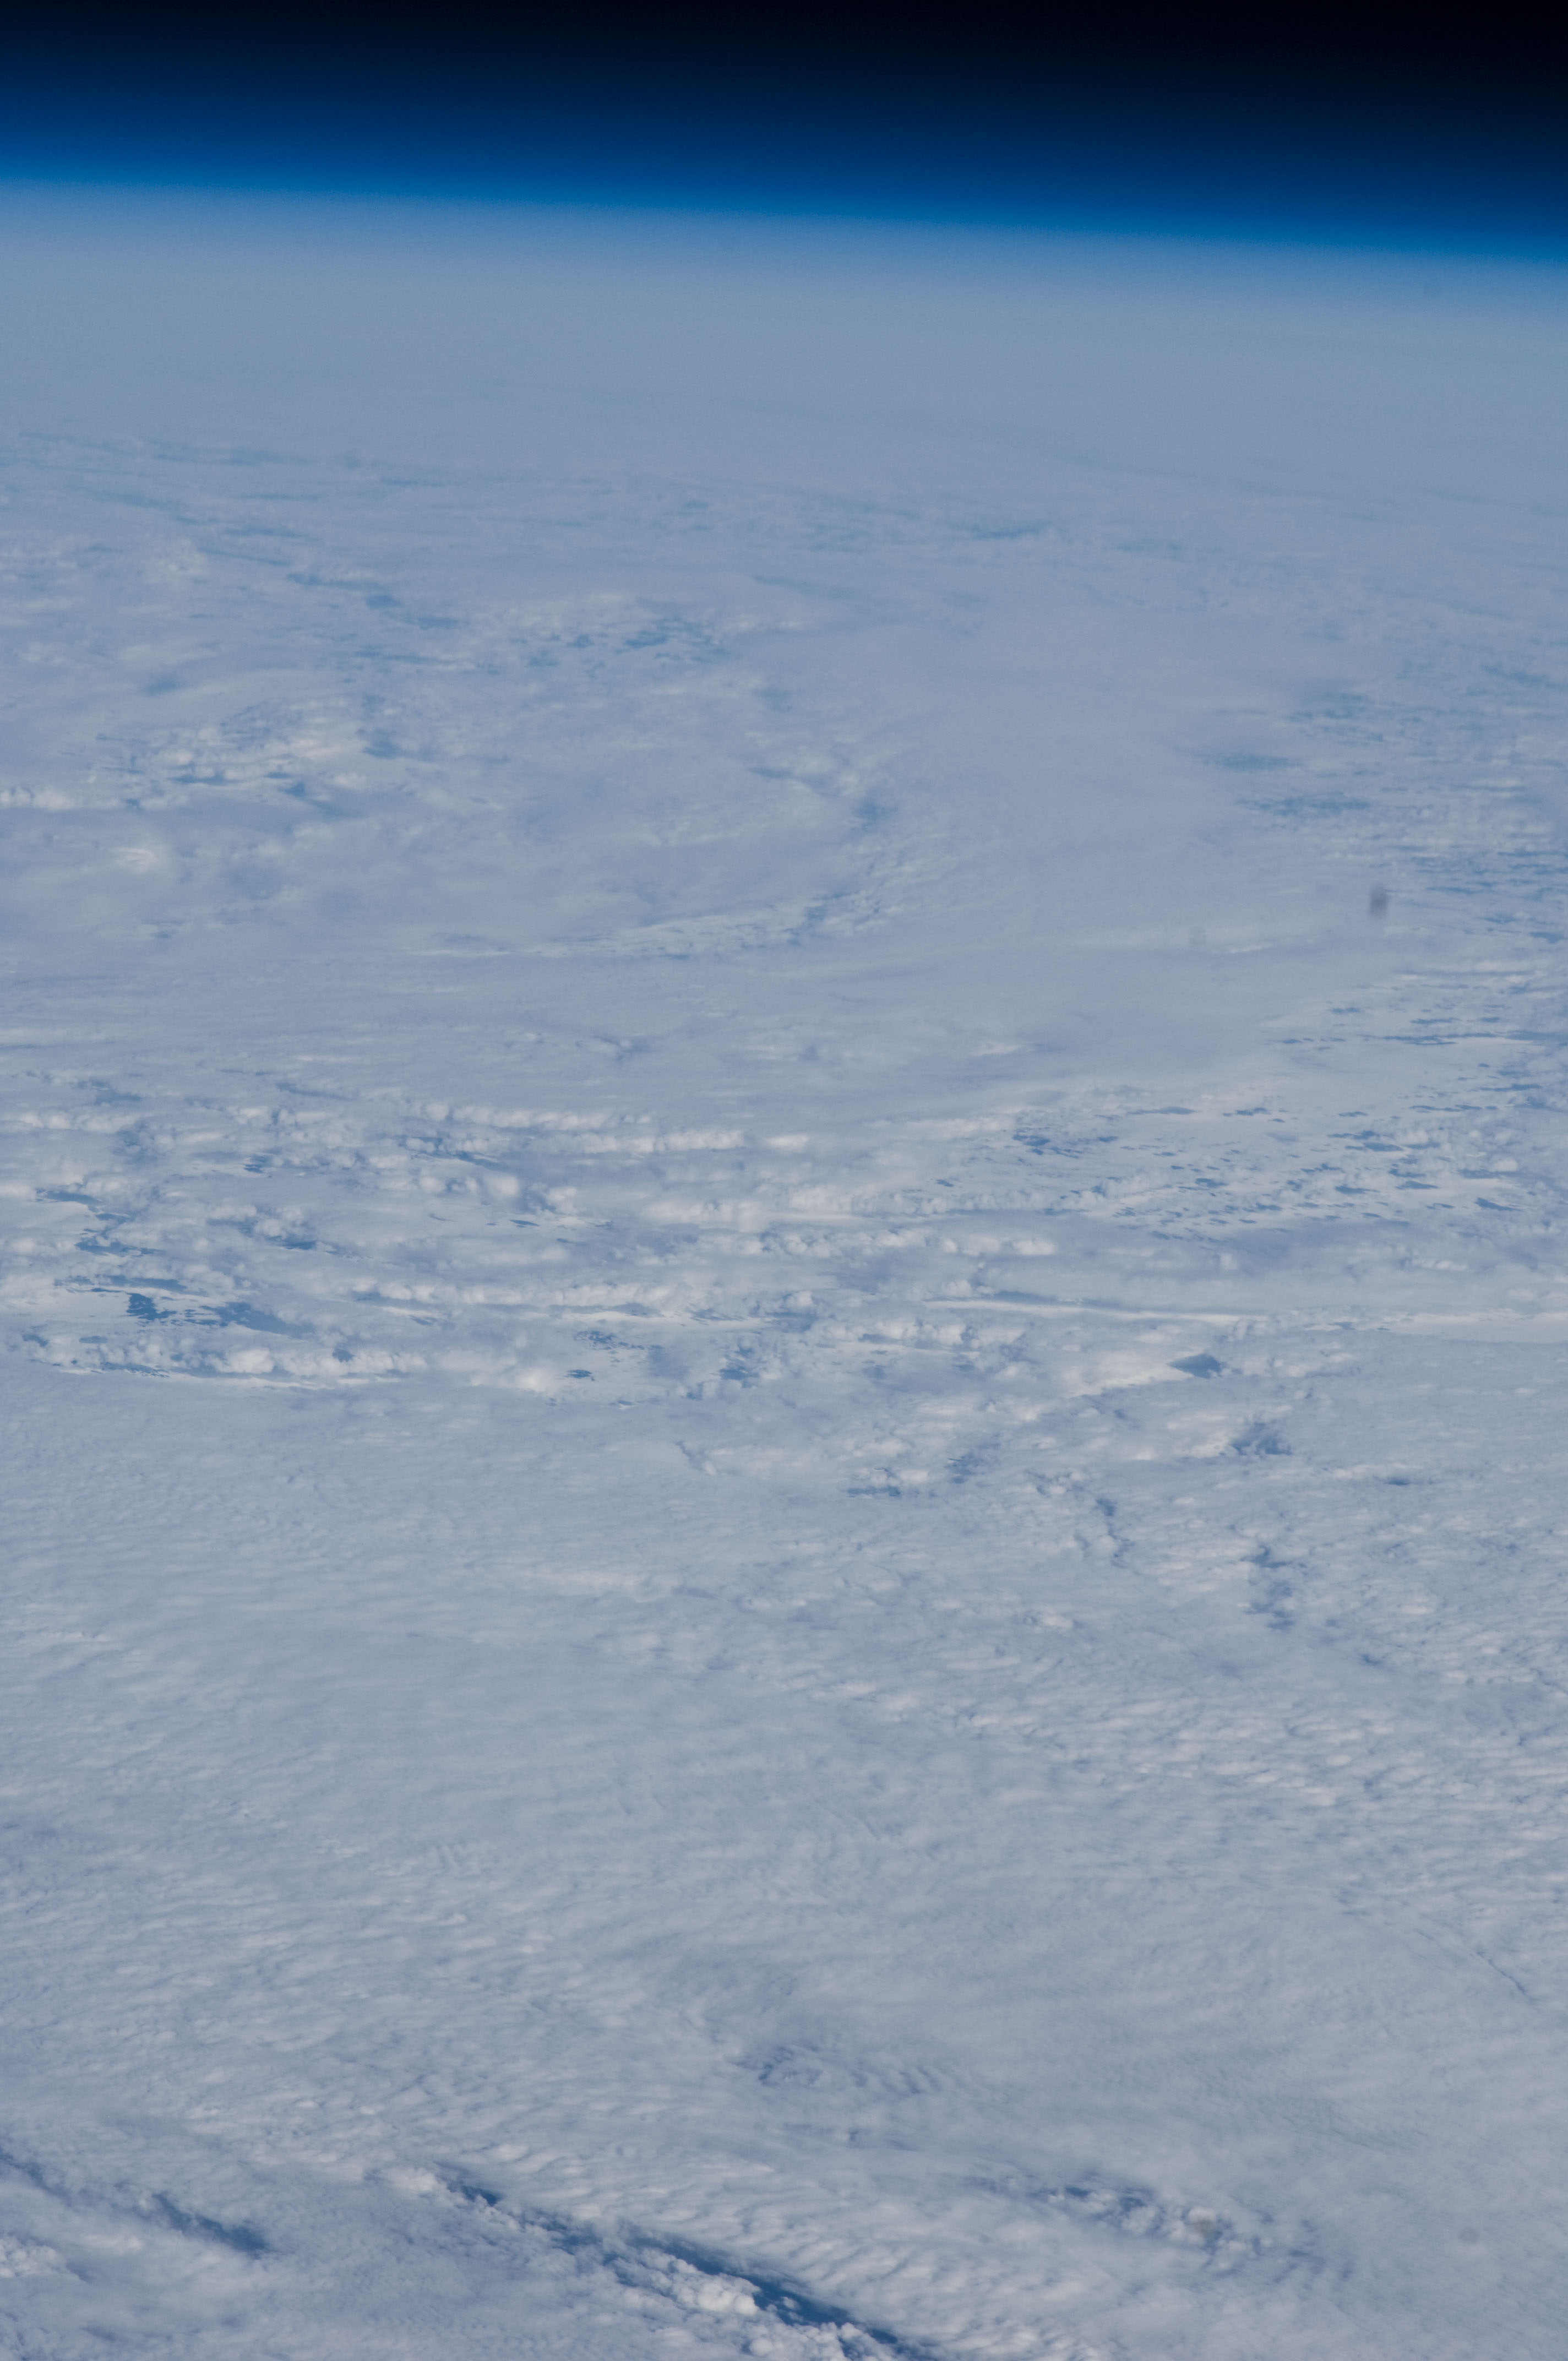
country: KERGUELEN ILES
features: PAN-LOW CLOUD OVERCAST WITH SMALL BREAKS
